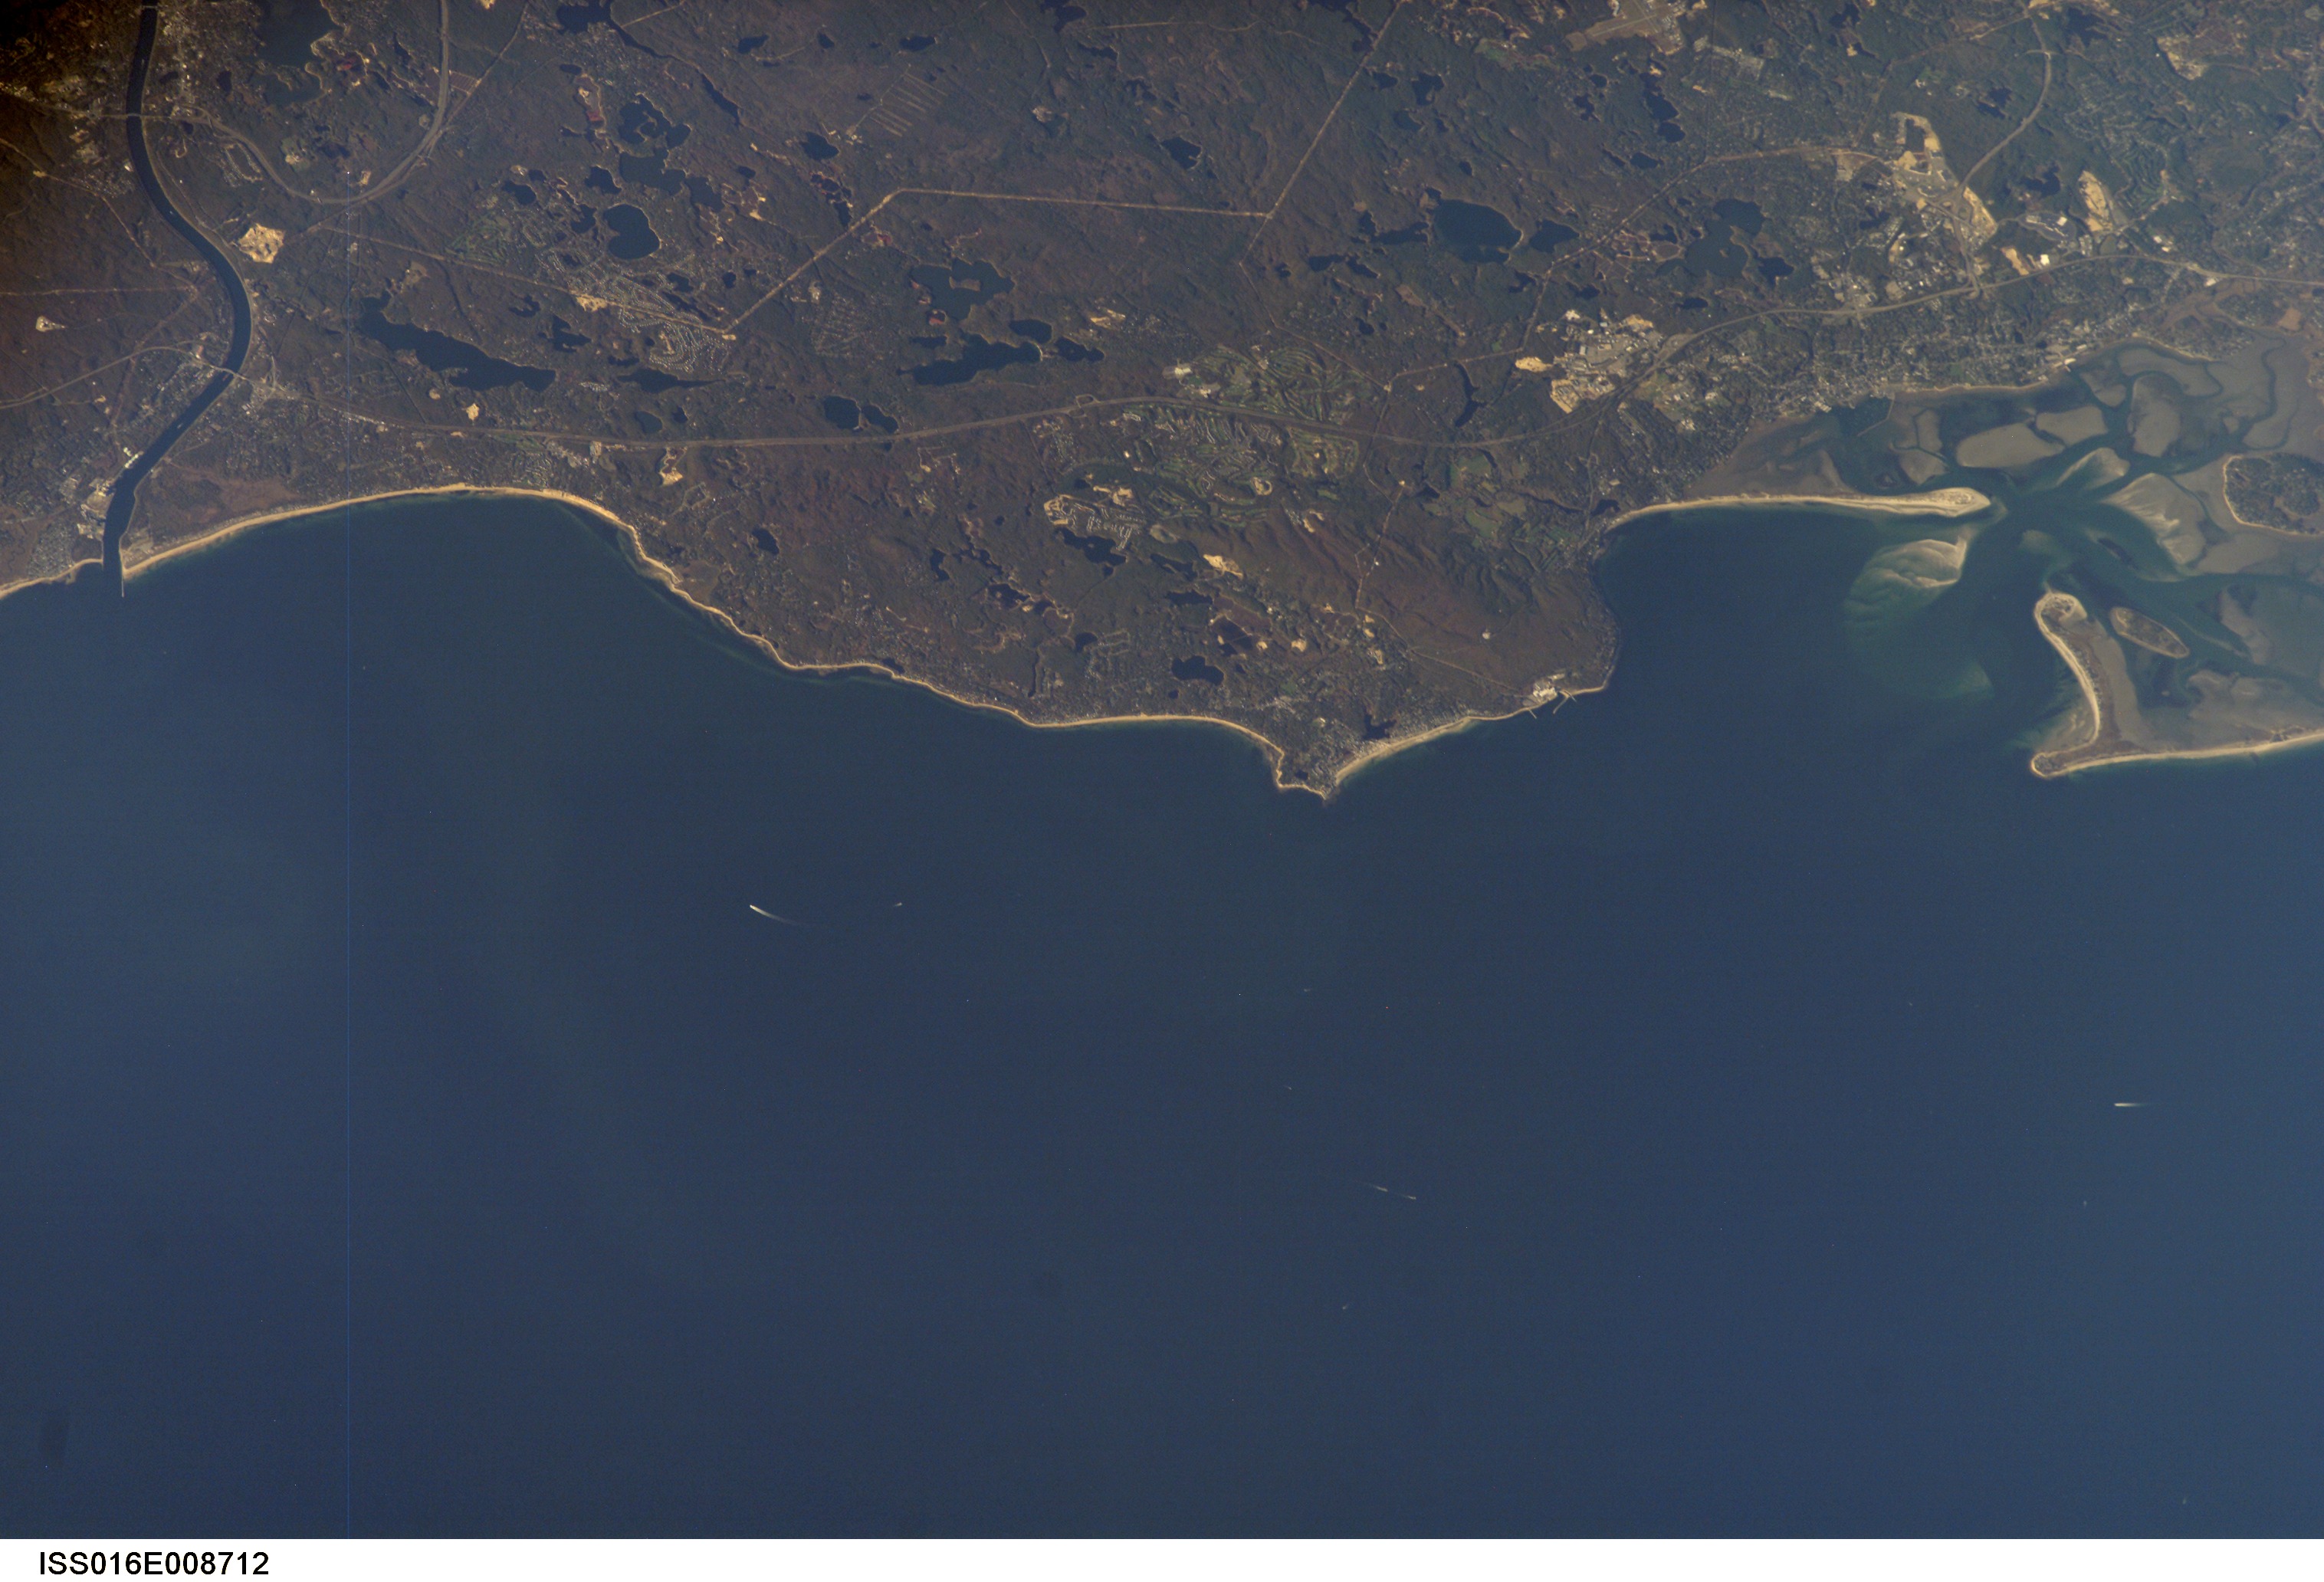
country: USA-MASSACHUSETTS
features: PLYMOUTH BAY, PLYMOUTH
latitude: 41.9
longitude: -70.6
